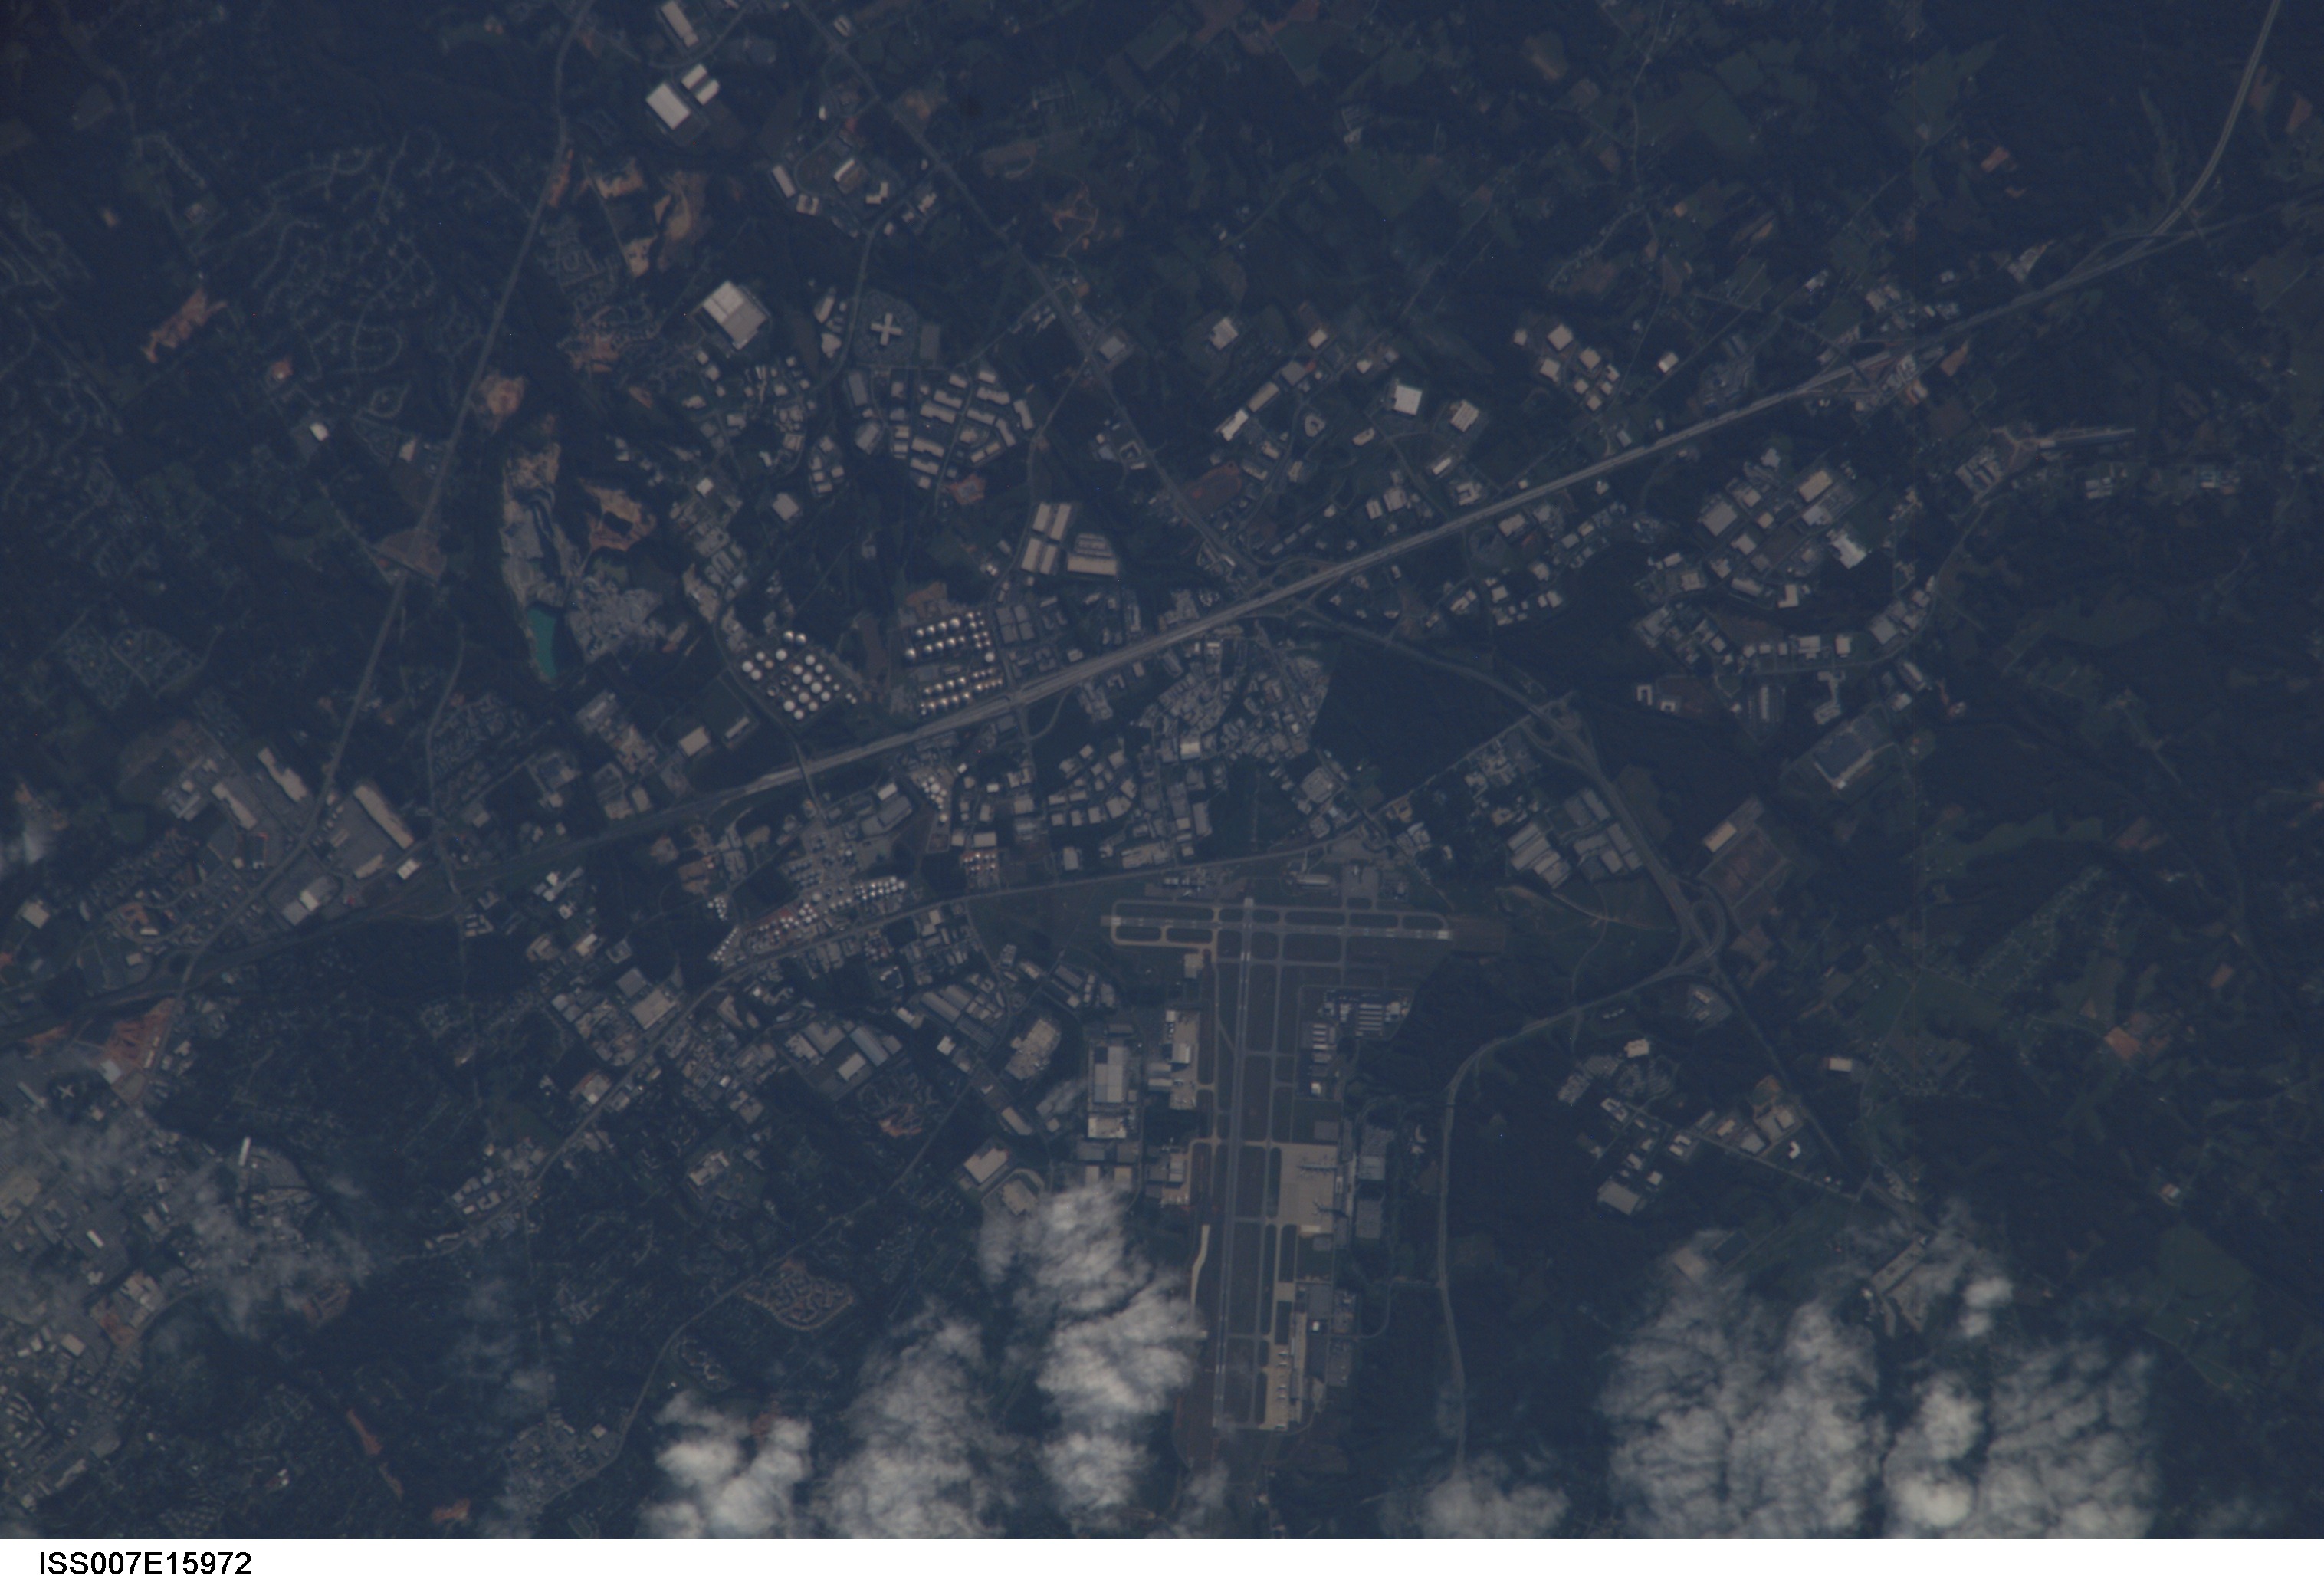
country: USA-NORTH CAROLINA
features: GREENSBORO, AIRPORT, ROADS
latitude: 36.0
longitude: -80.0
